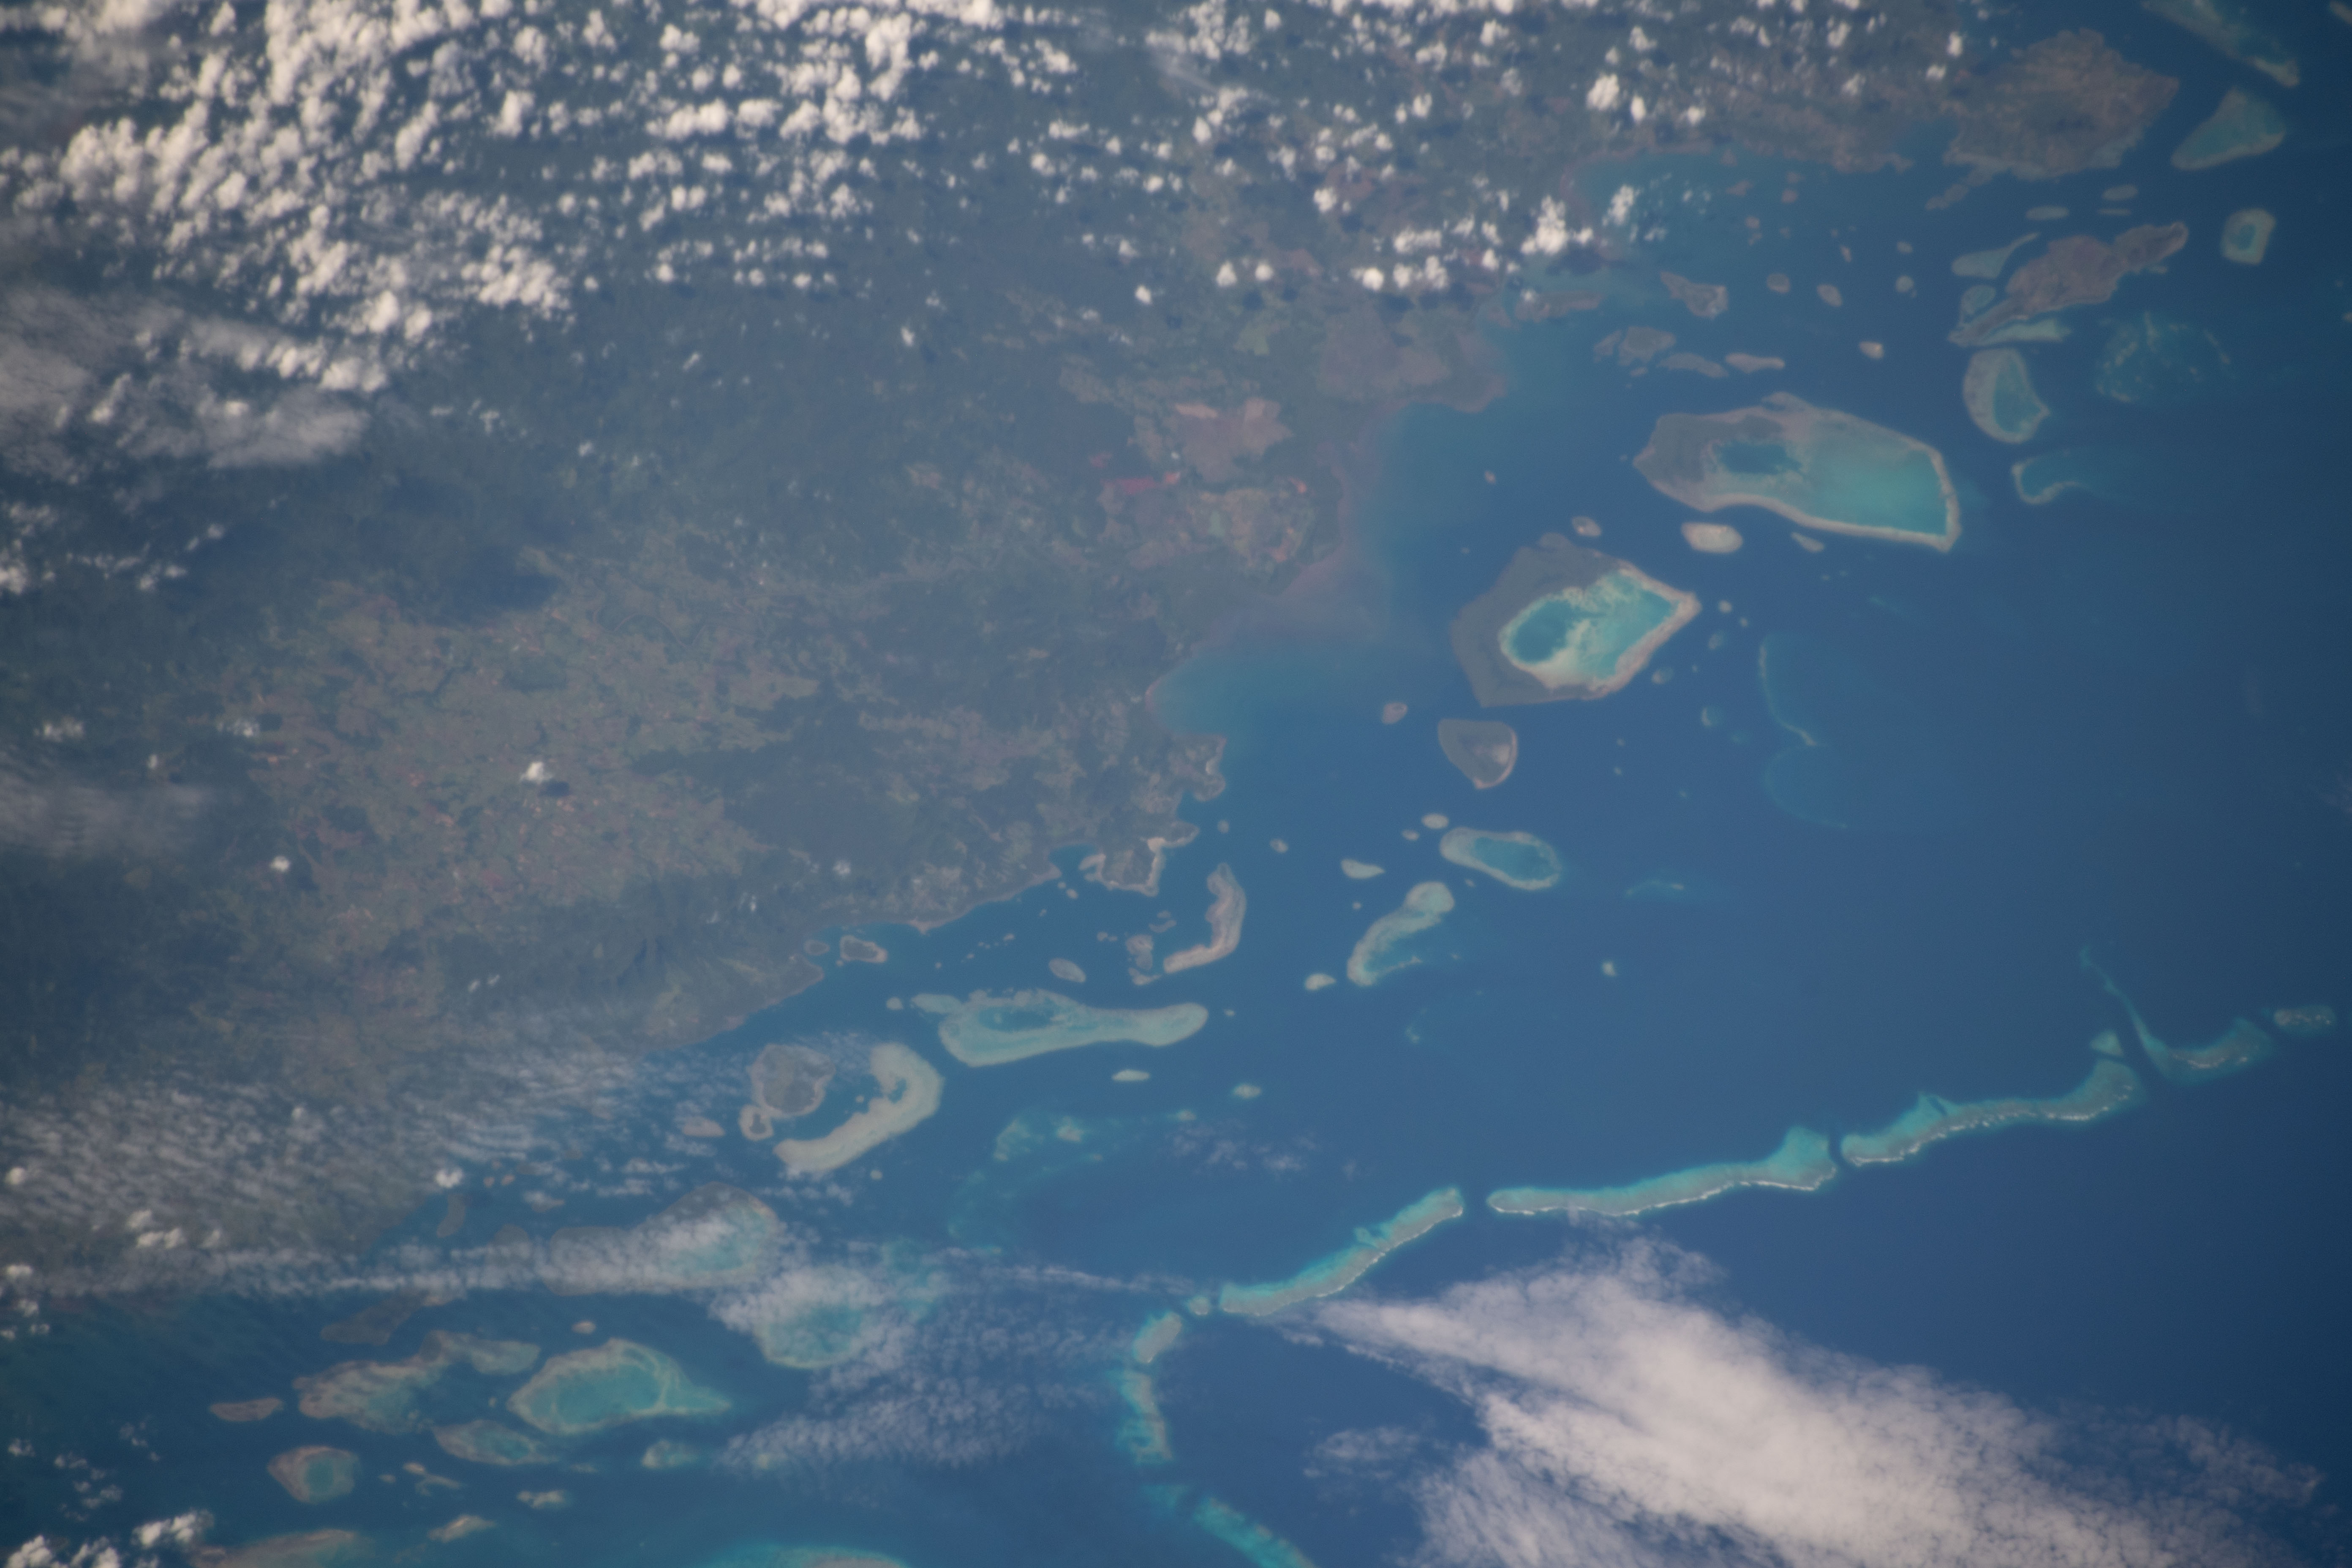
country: FIJI ISLANDS
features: FIJI, NORTHERN DIVISION, VANUA LEVU
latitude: -16.5
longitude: 178.9
